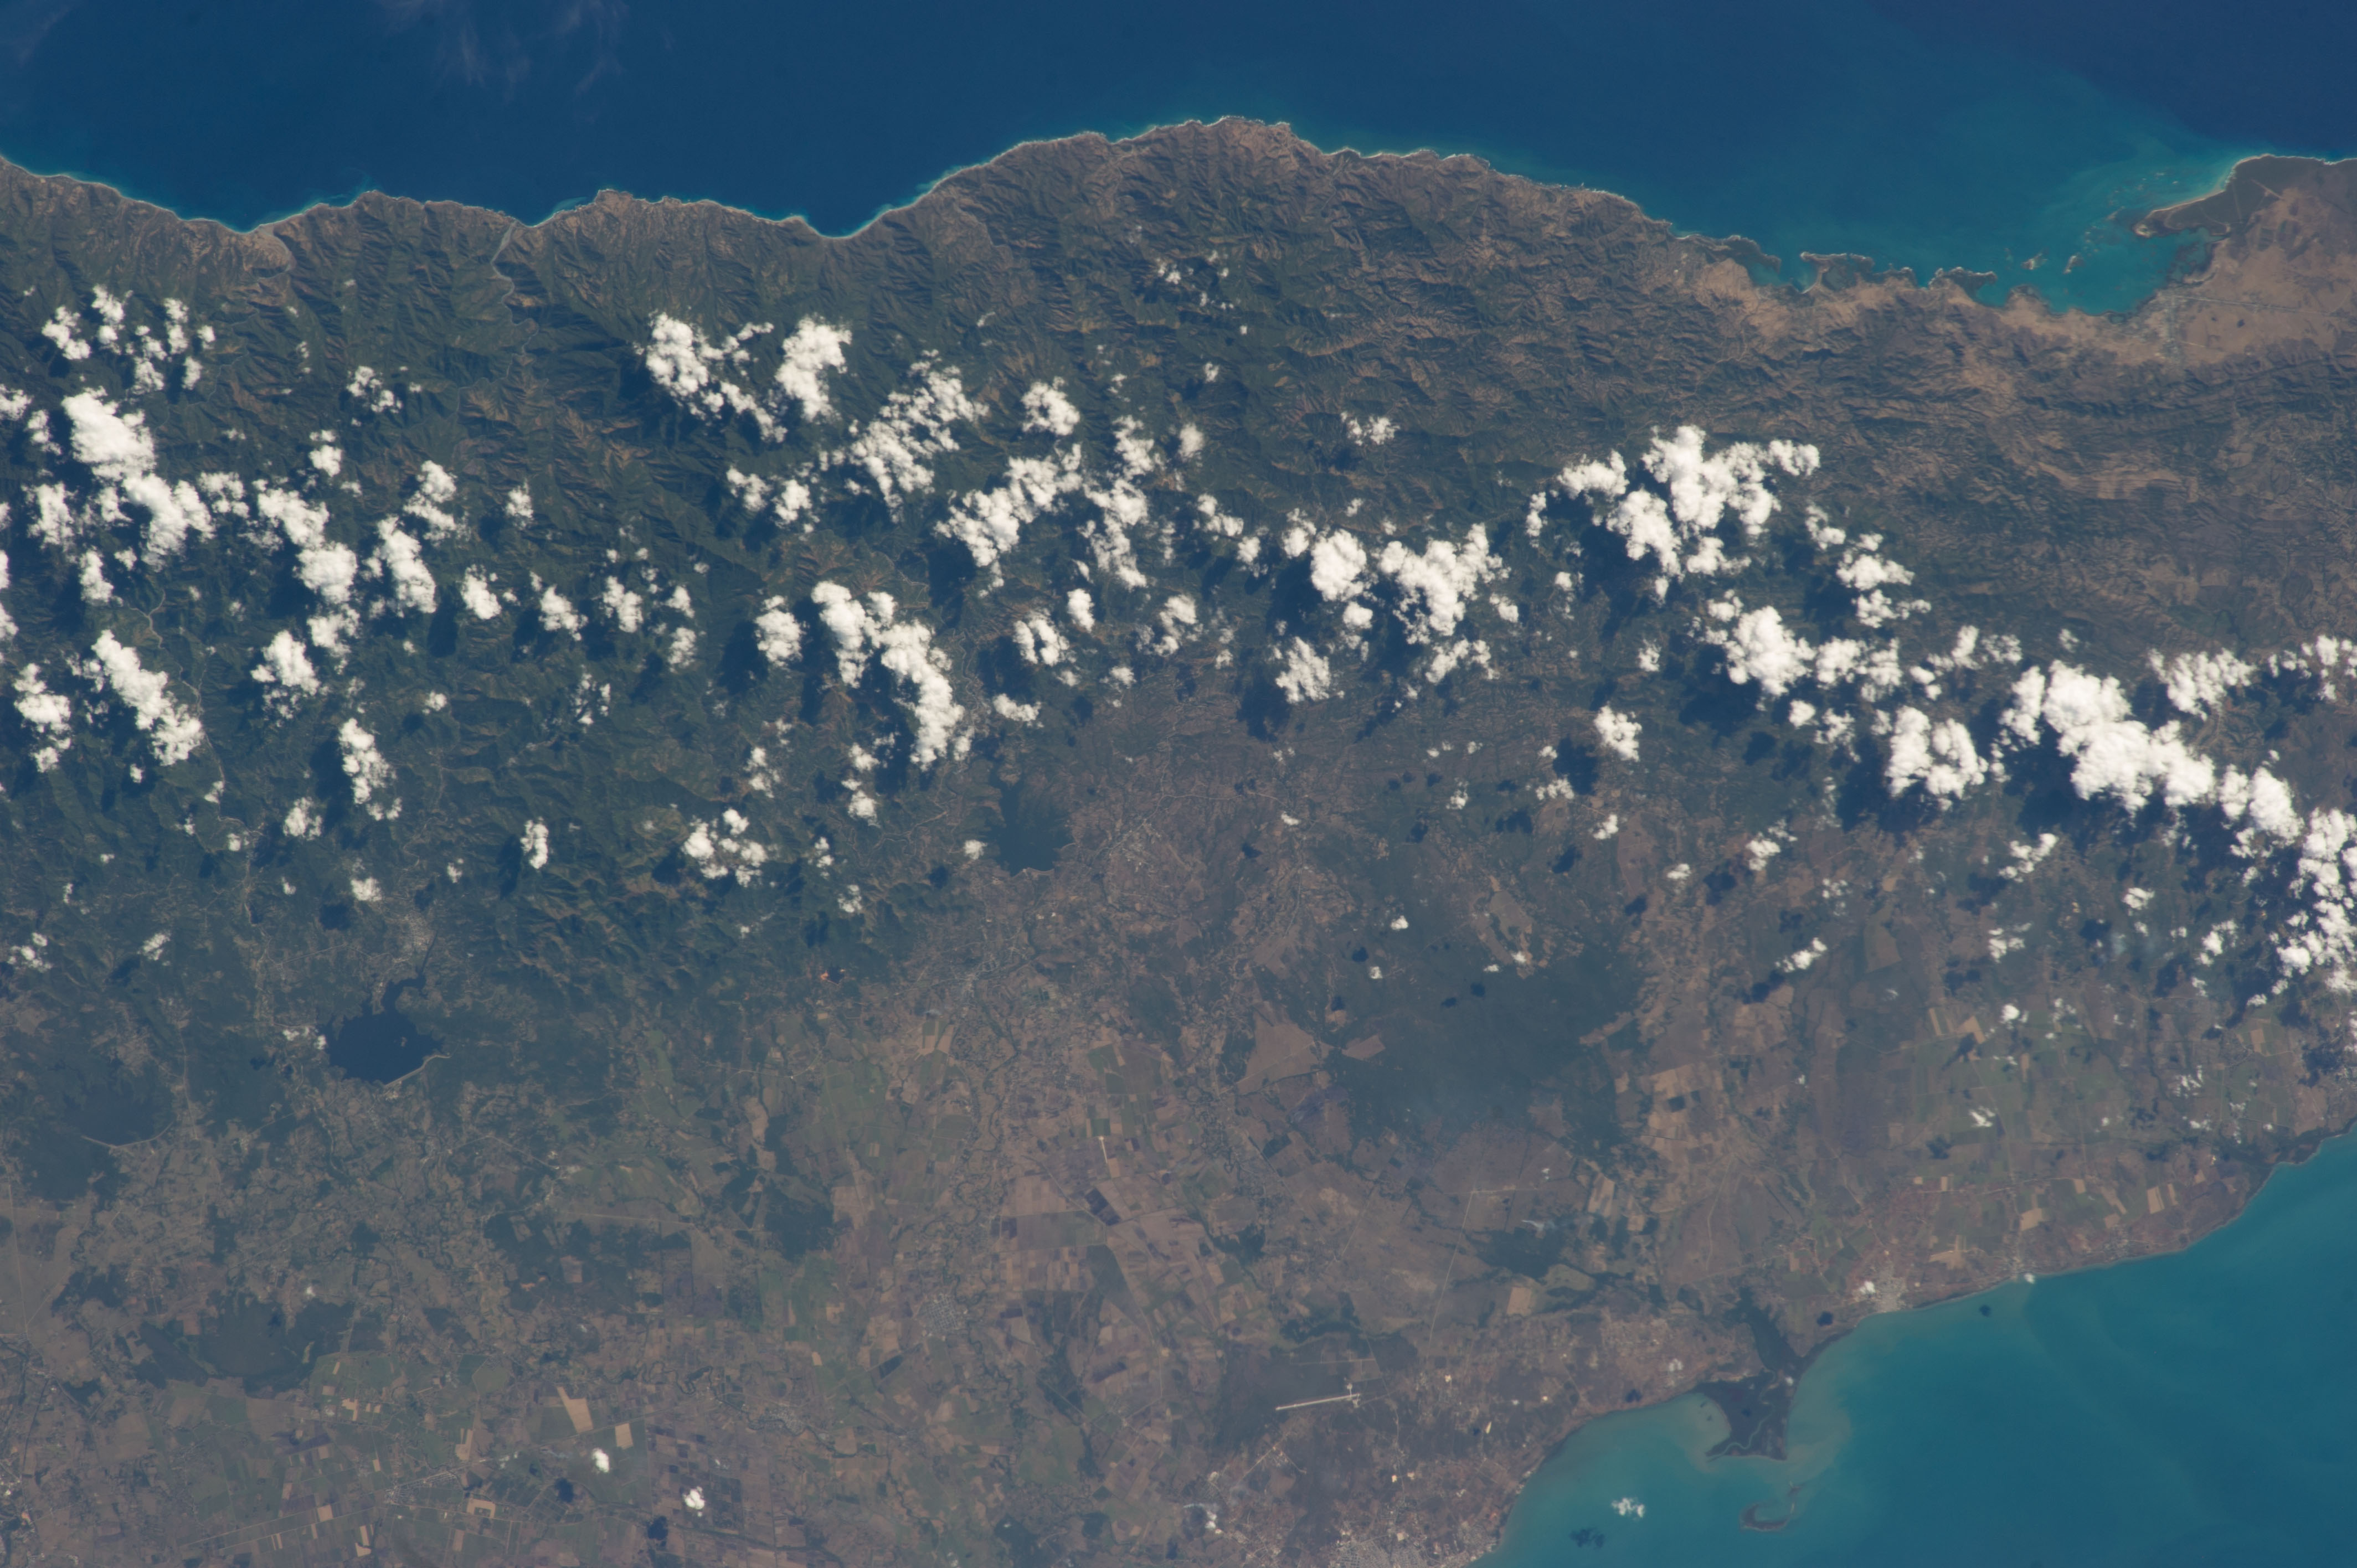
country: CUBA
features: CAMPECHUELA, PALMARITO, BUEY ARRIBA, YARA
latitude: 20.1
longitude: -77.2
